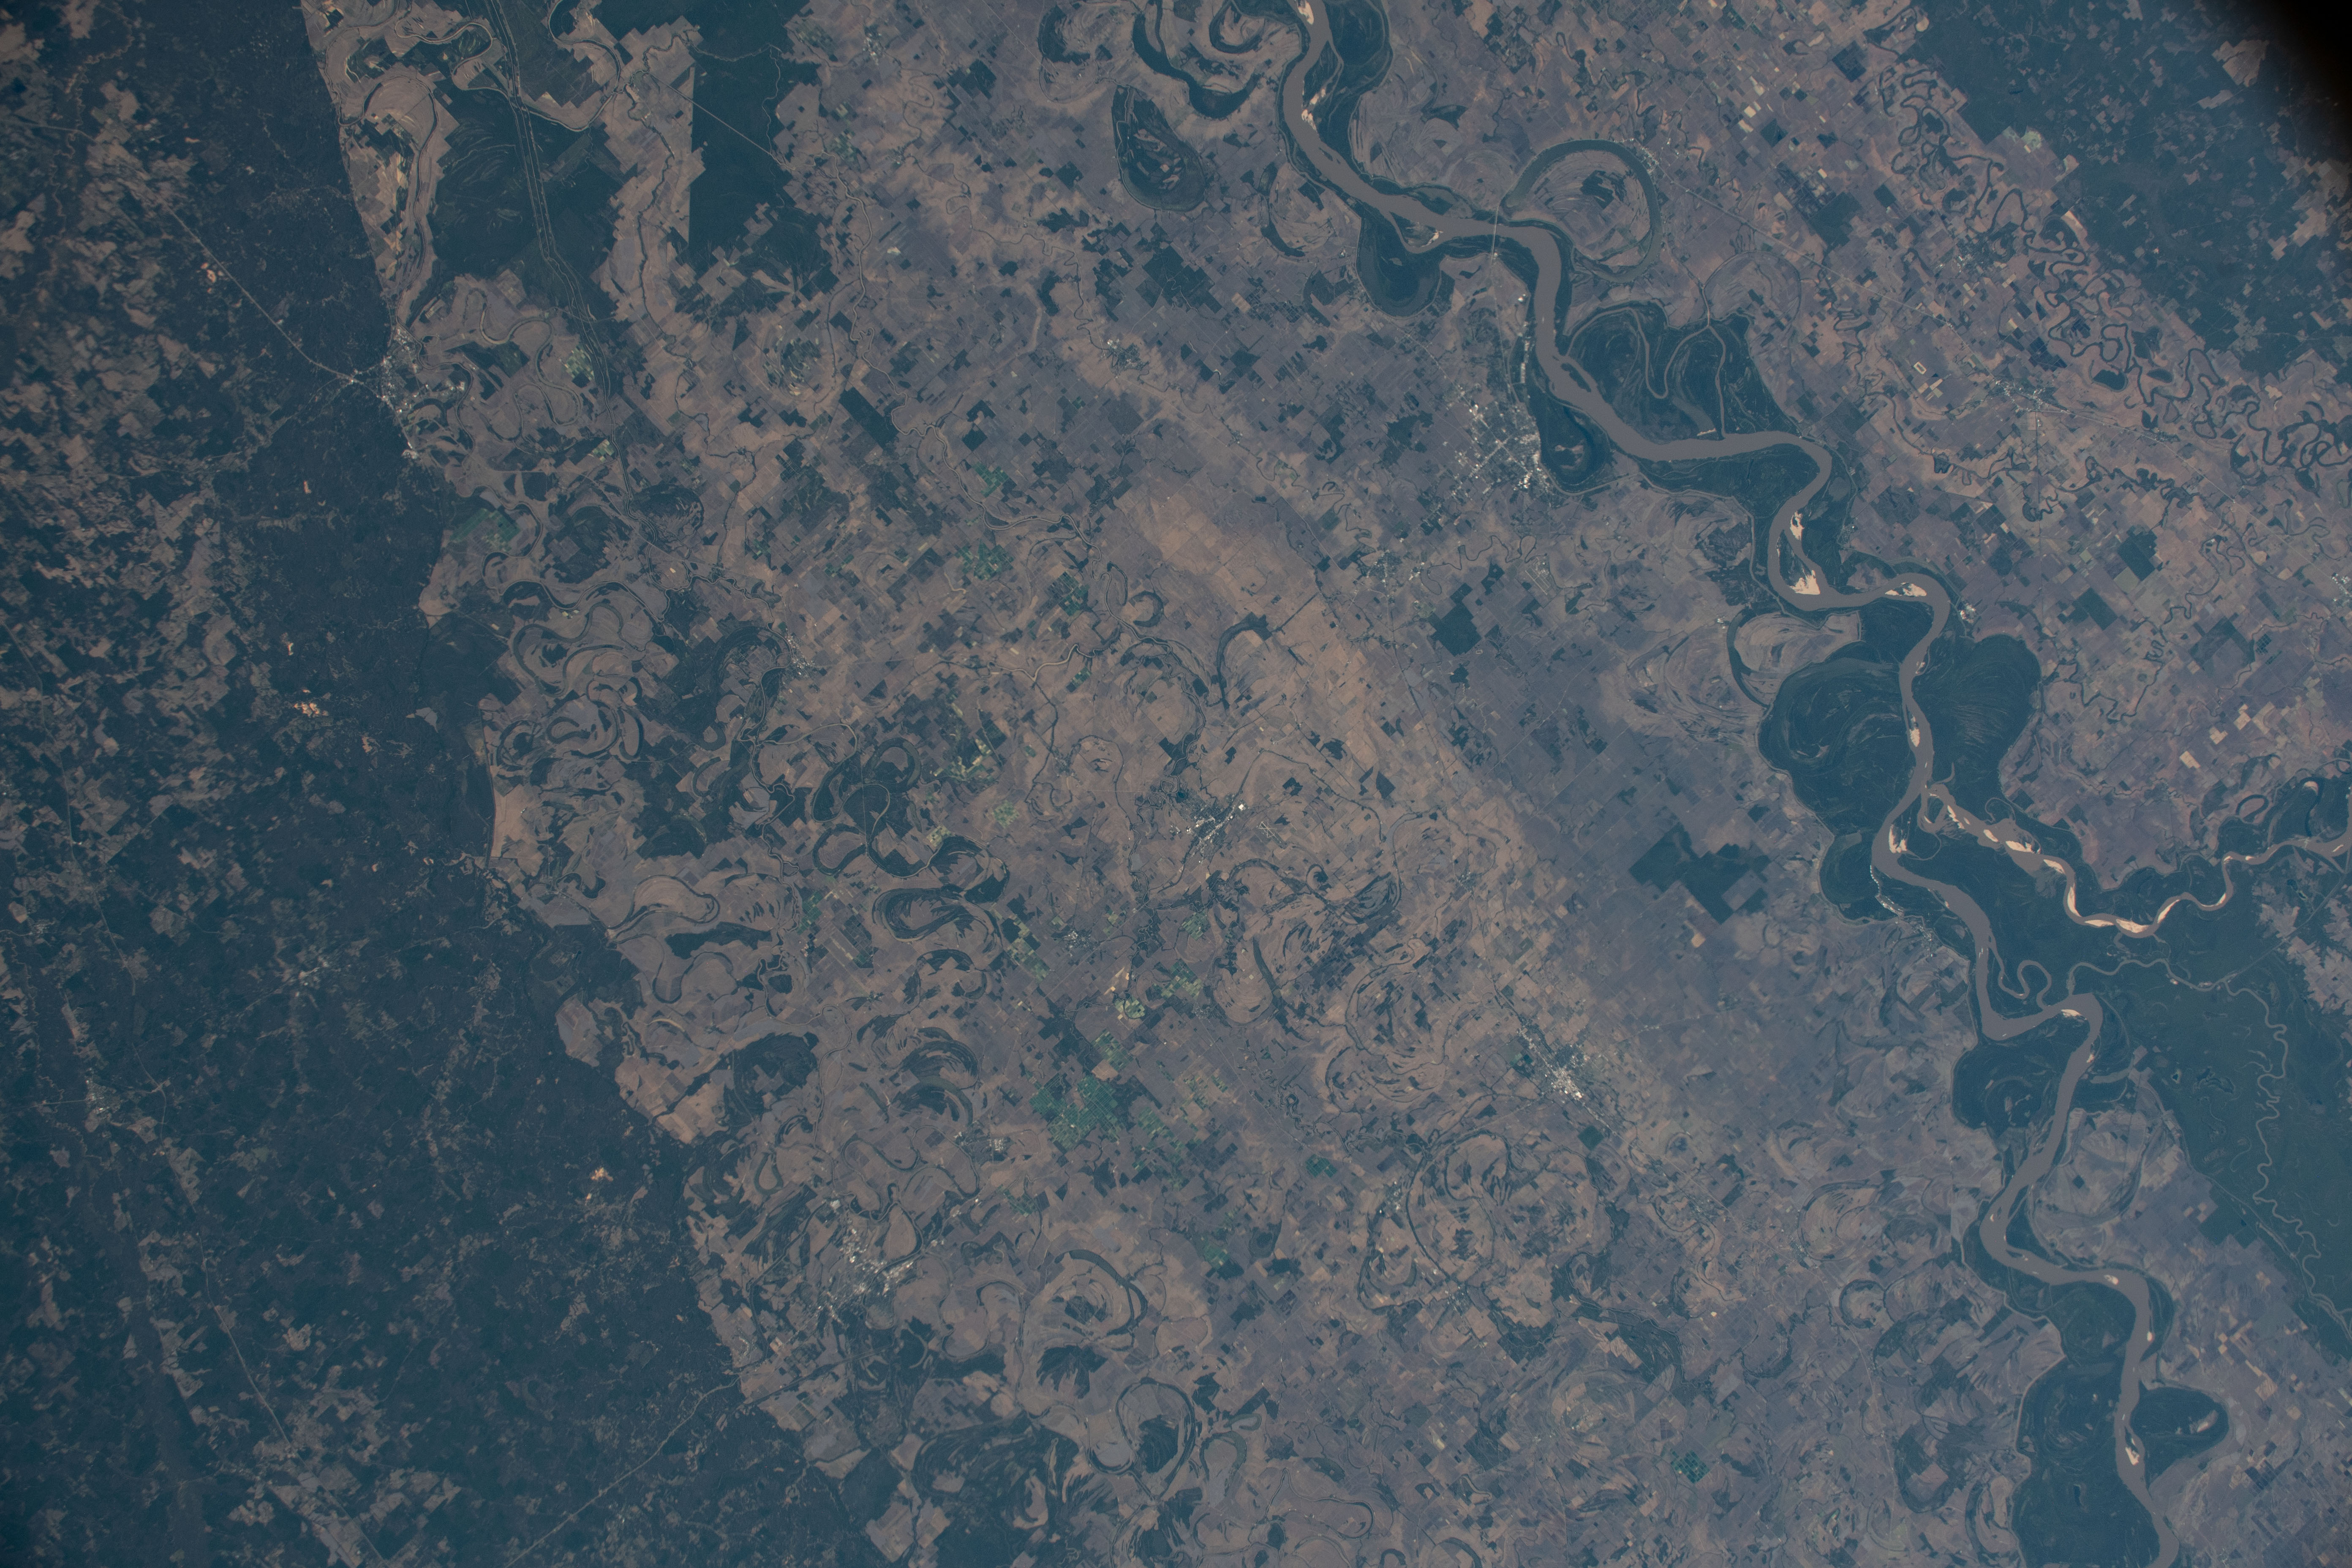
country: USA-MISSISSIPPI
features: ARKANSAS RIVER
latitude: 33.5
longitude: -90.5
